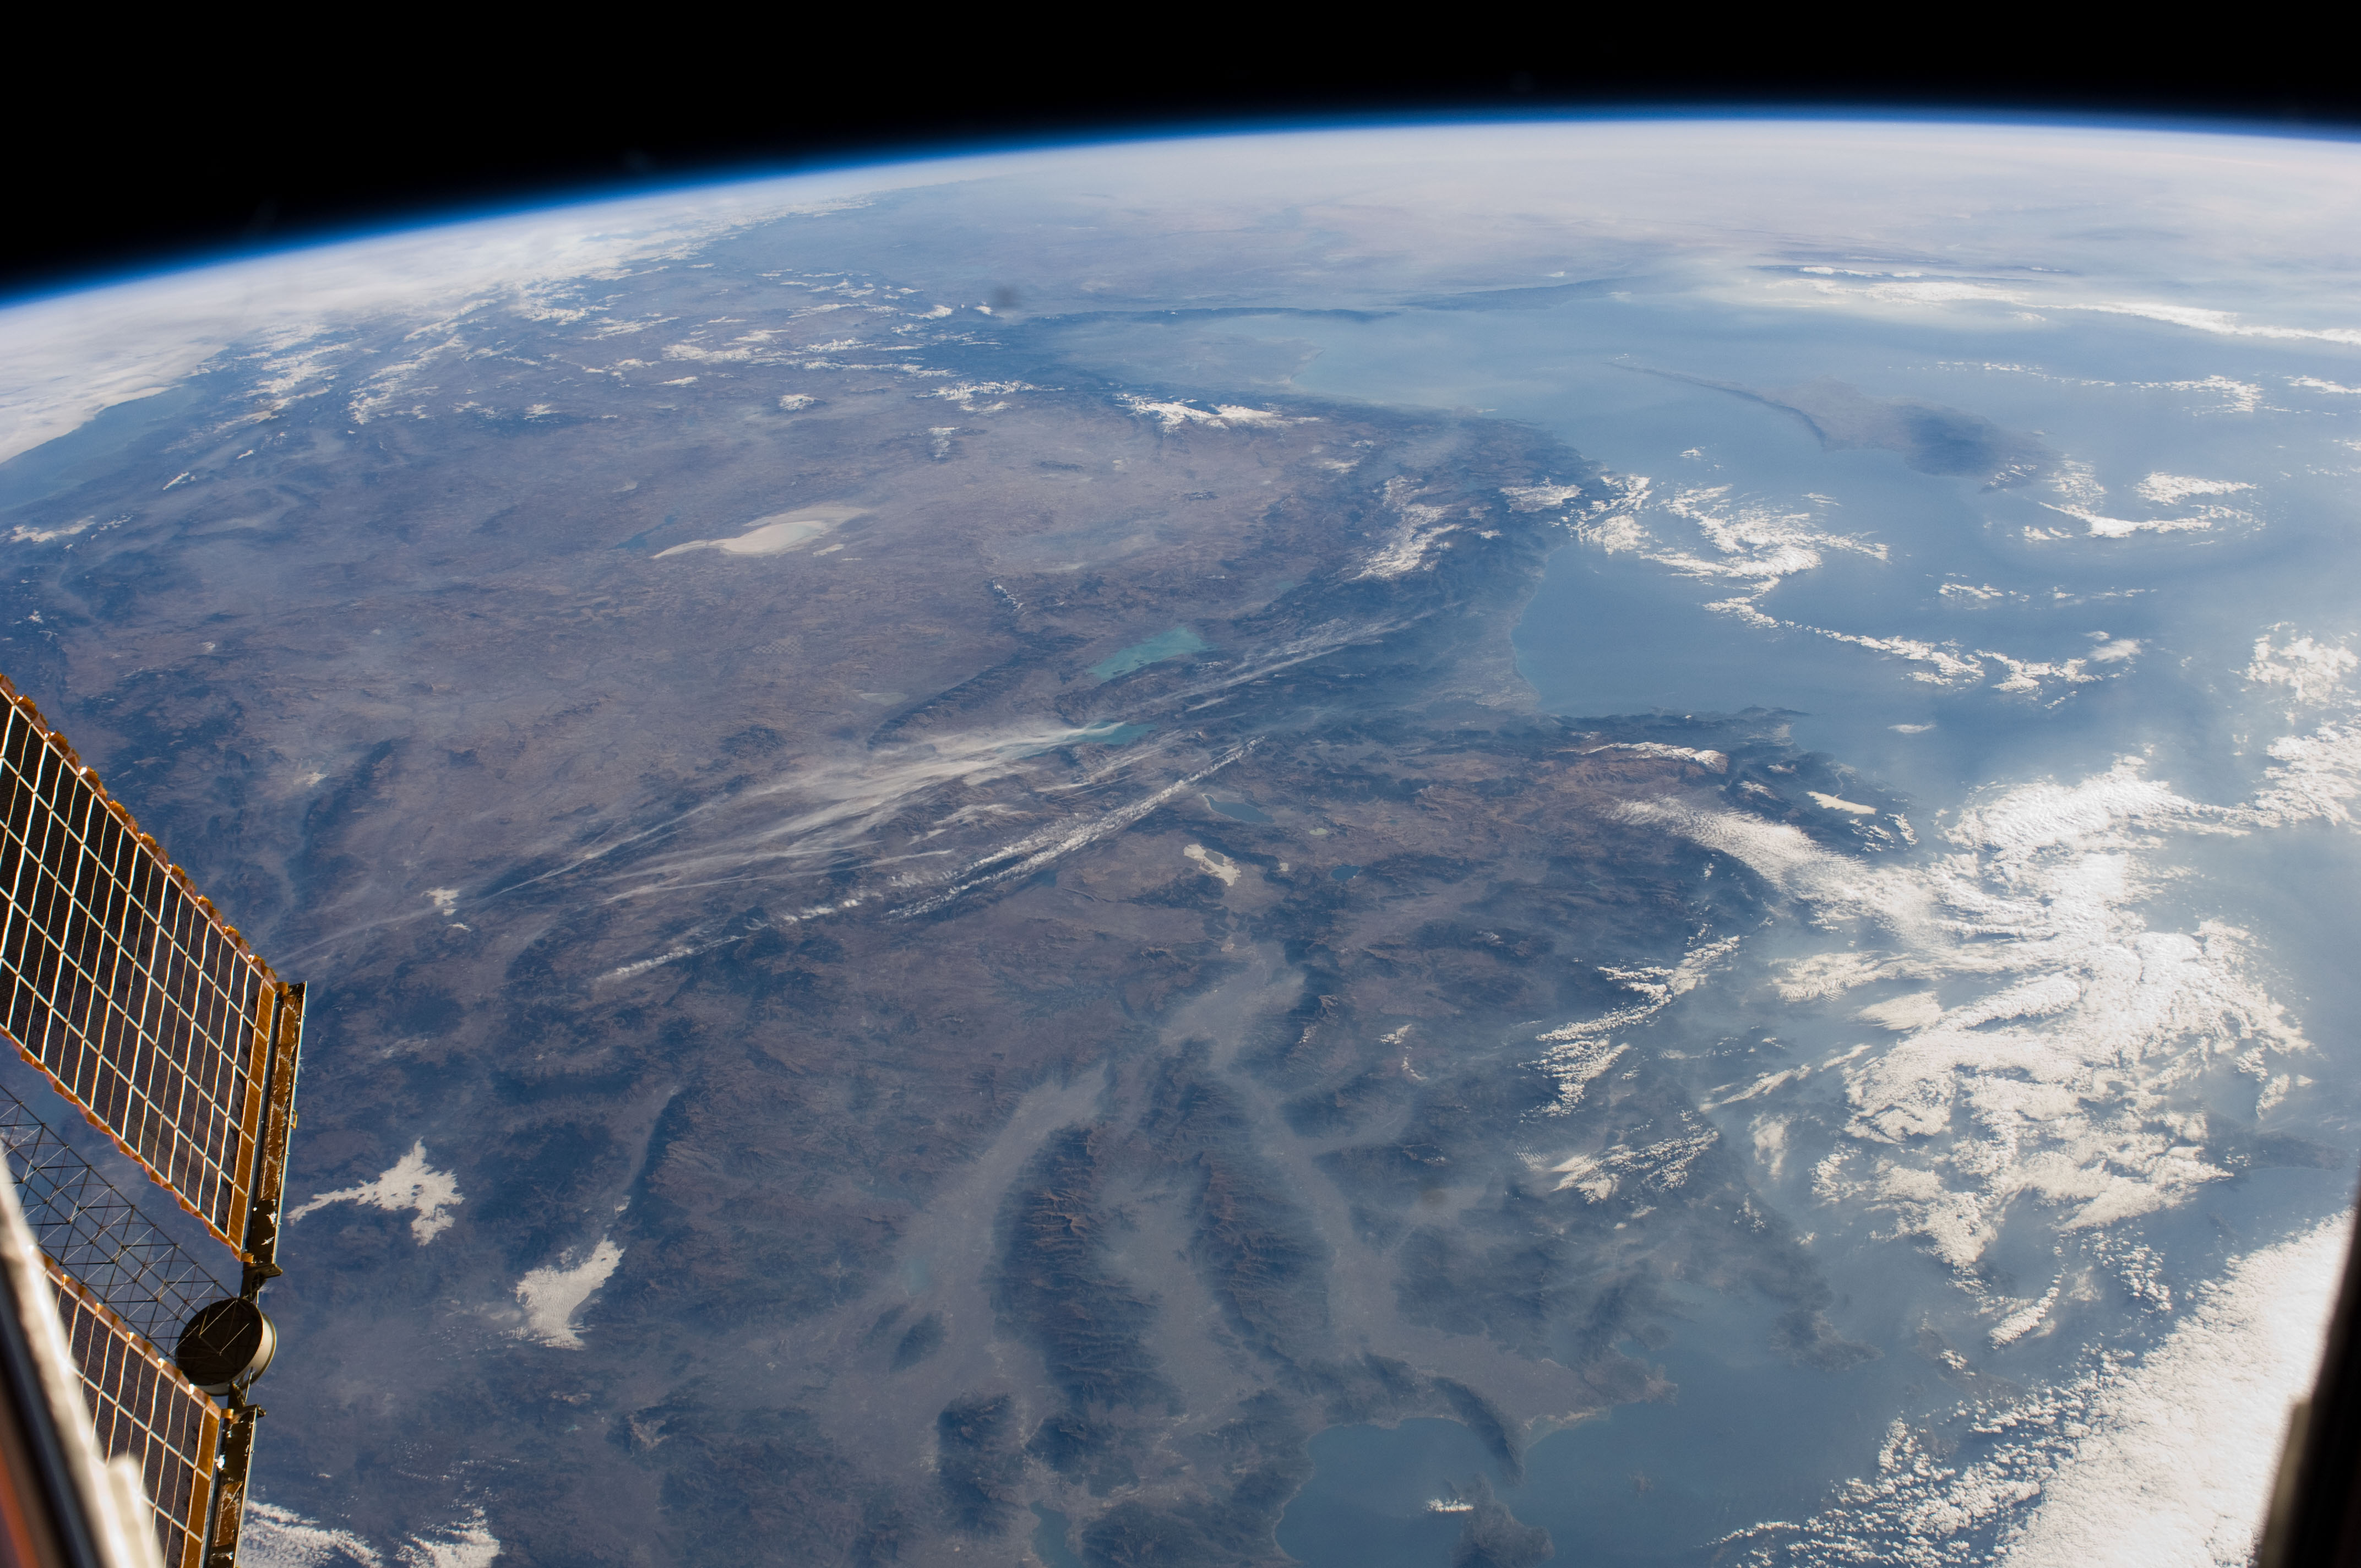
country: TURKEY
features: PAN-ANTALYA GULF, ISKENDERUN G., CYPRUS, SW. ANATOLIA, HAZE, ISS
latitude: 38.0
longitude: 30.5
